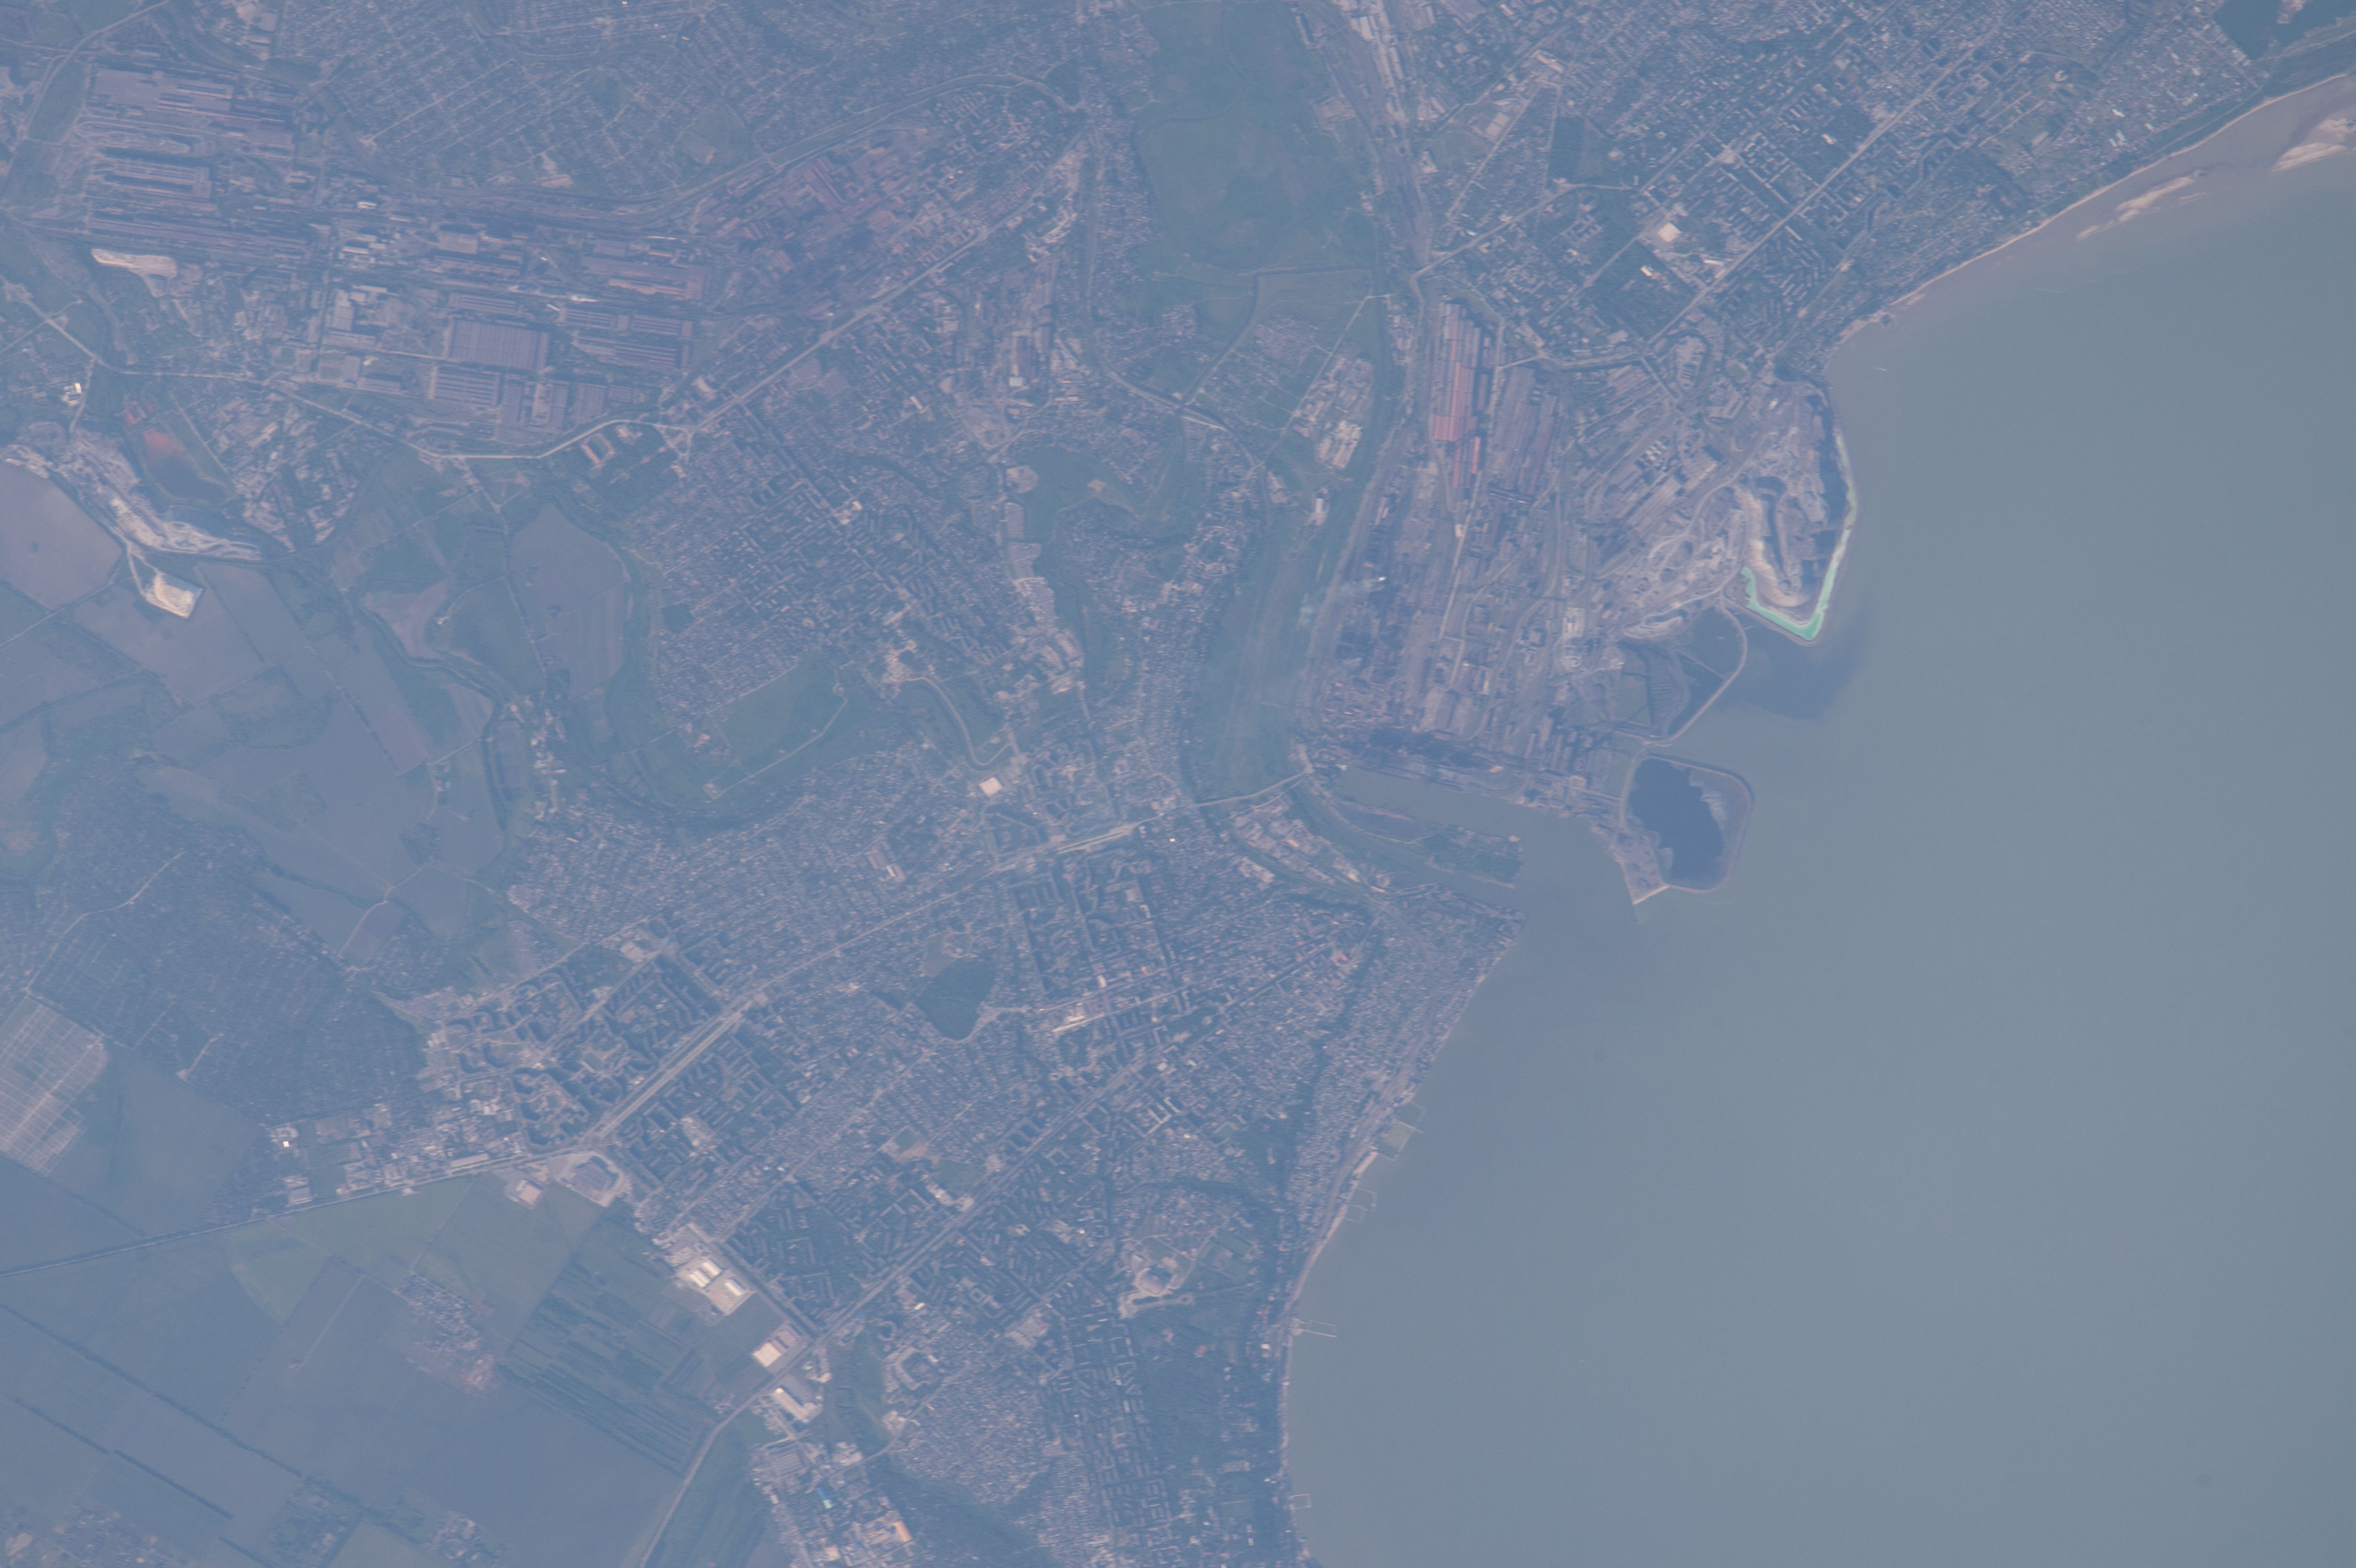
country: UKRAINE
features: MARIUPOL, KALMIUS R., URBAN AREA, INDUSTRY, AGR., TAHANROZ'KA GULF
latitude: 47.1
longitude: 37.6
